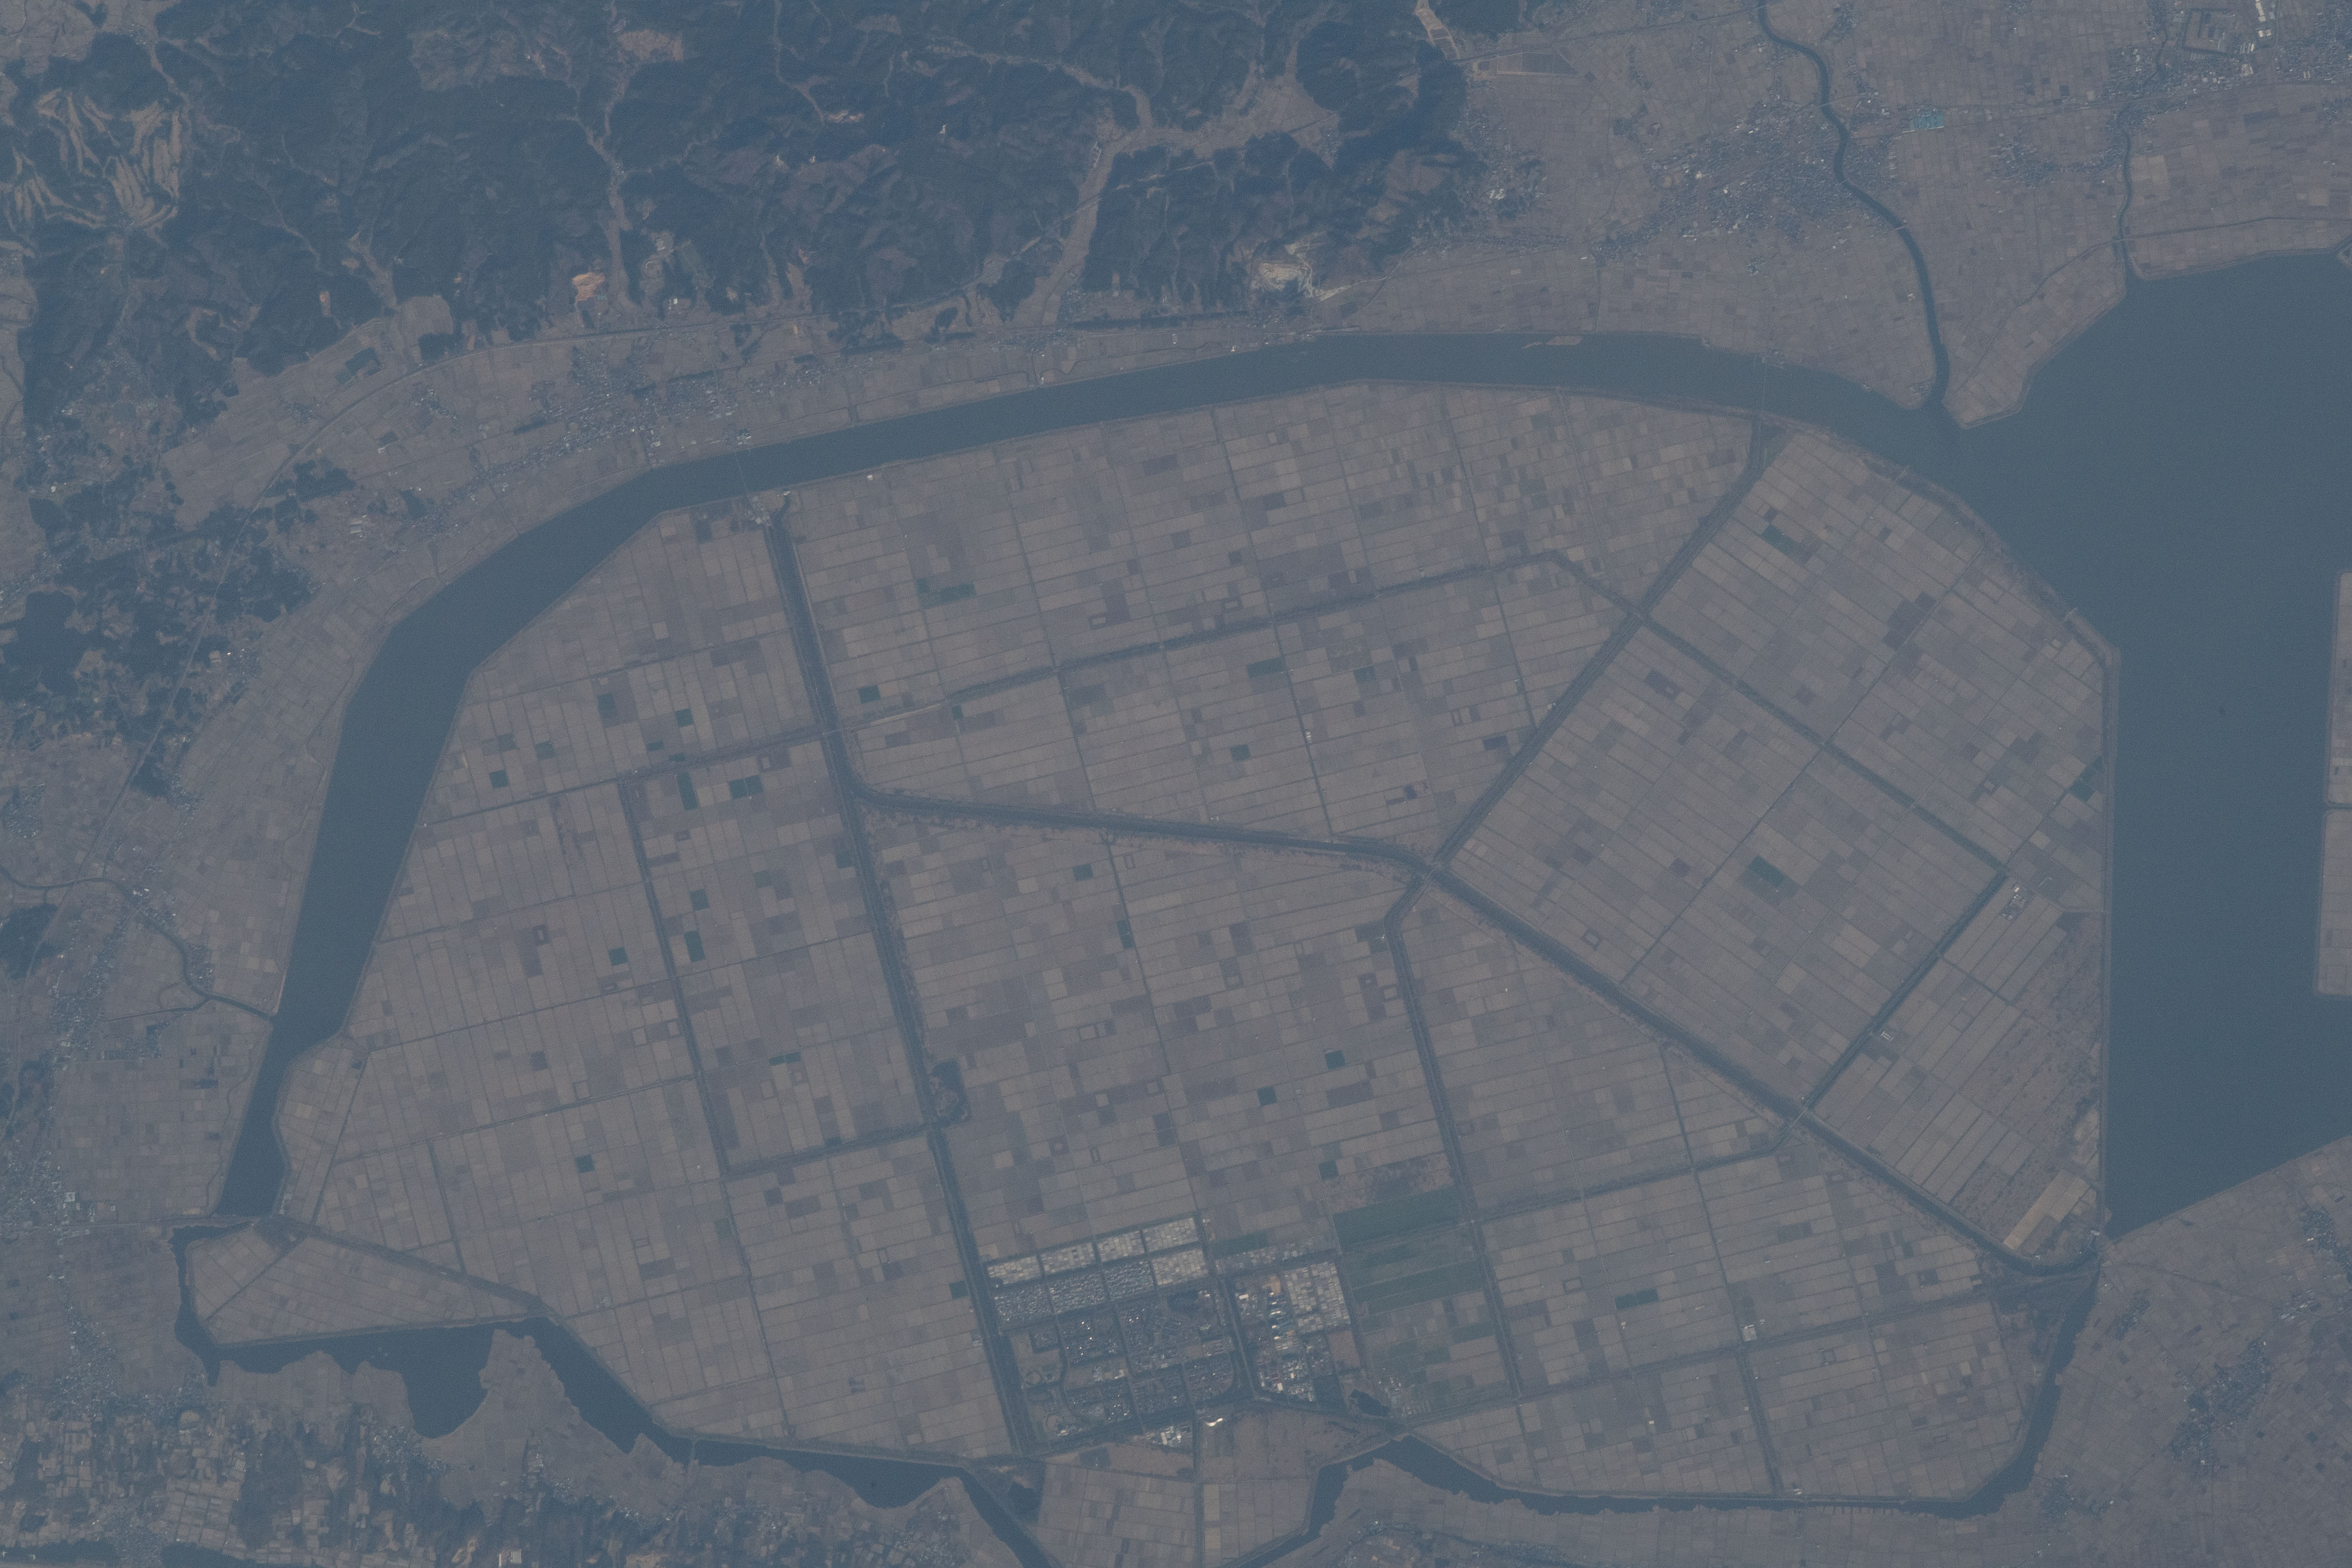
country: JAPAN
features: LAKE HACHIRO
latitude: 40.0
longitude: 140.0
